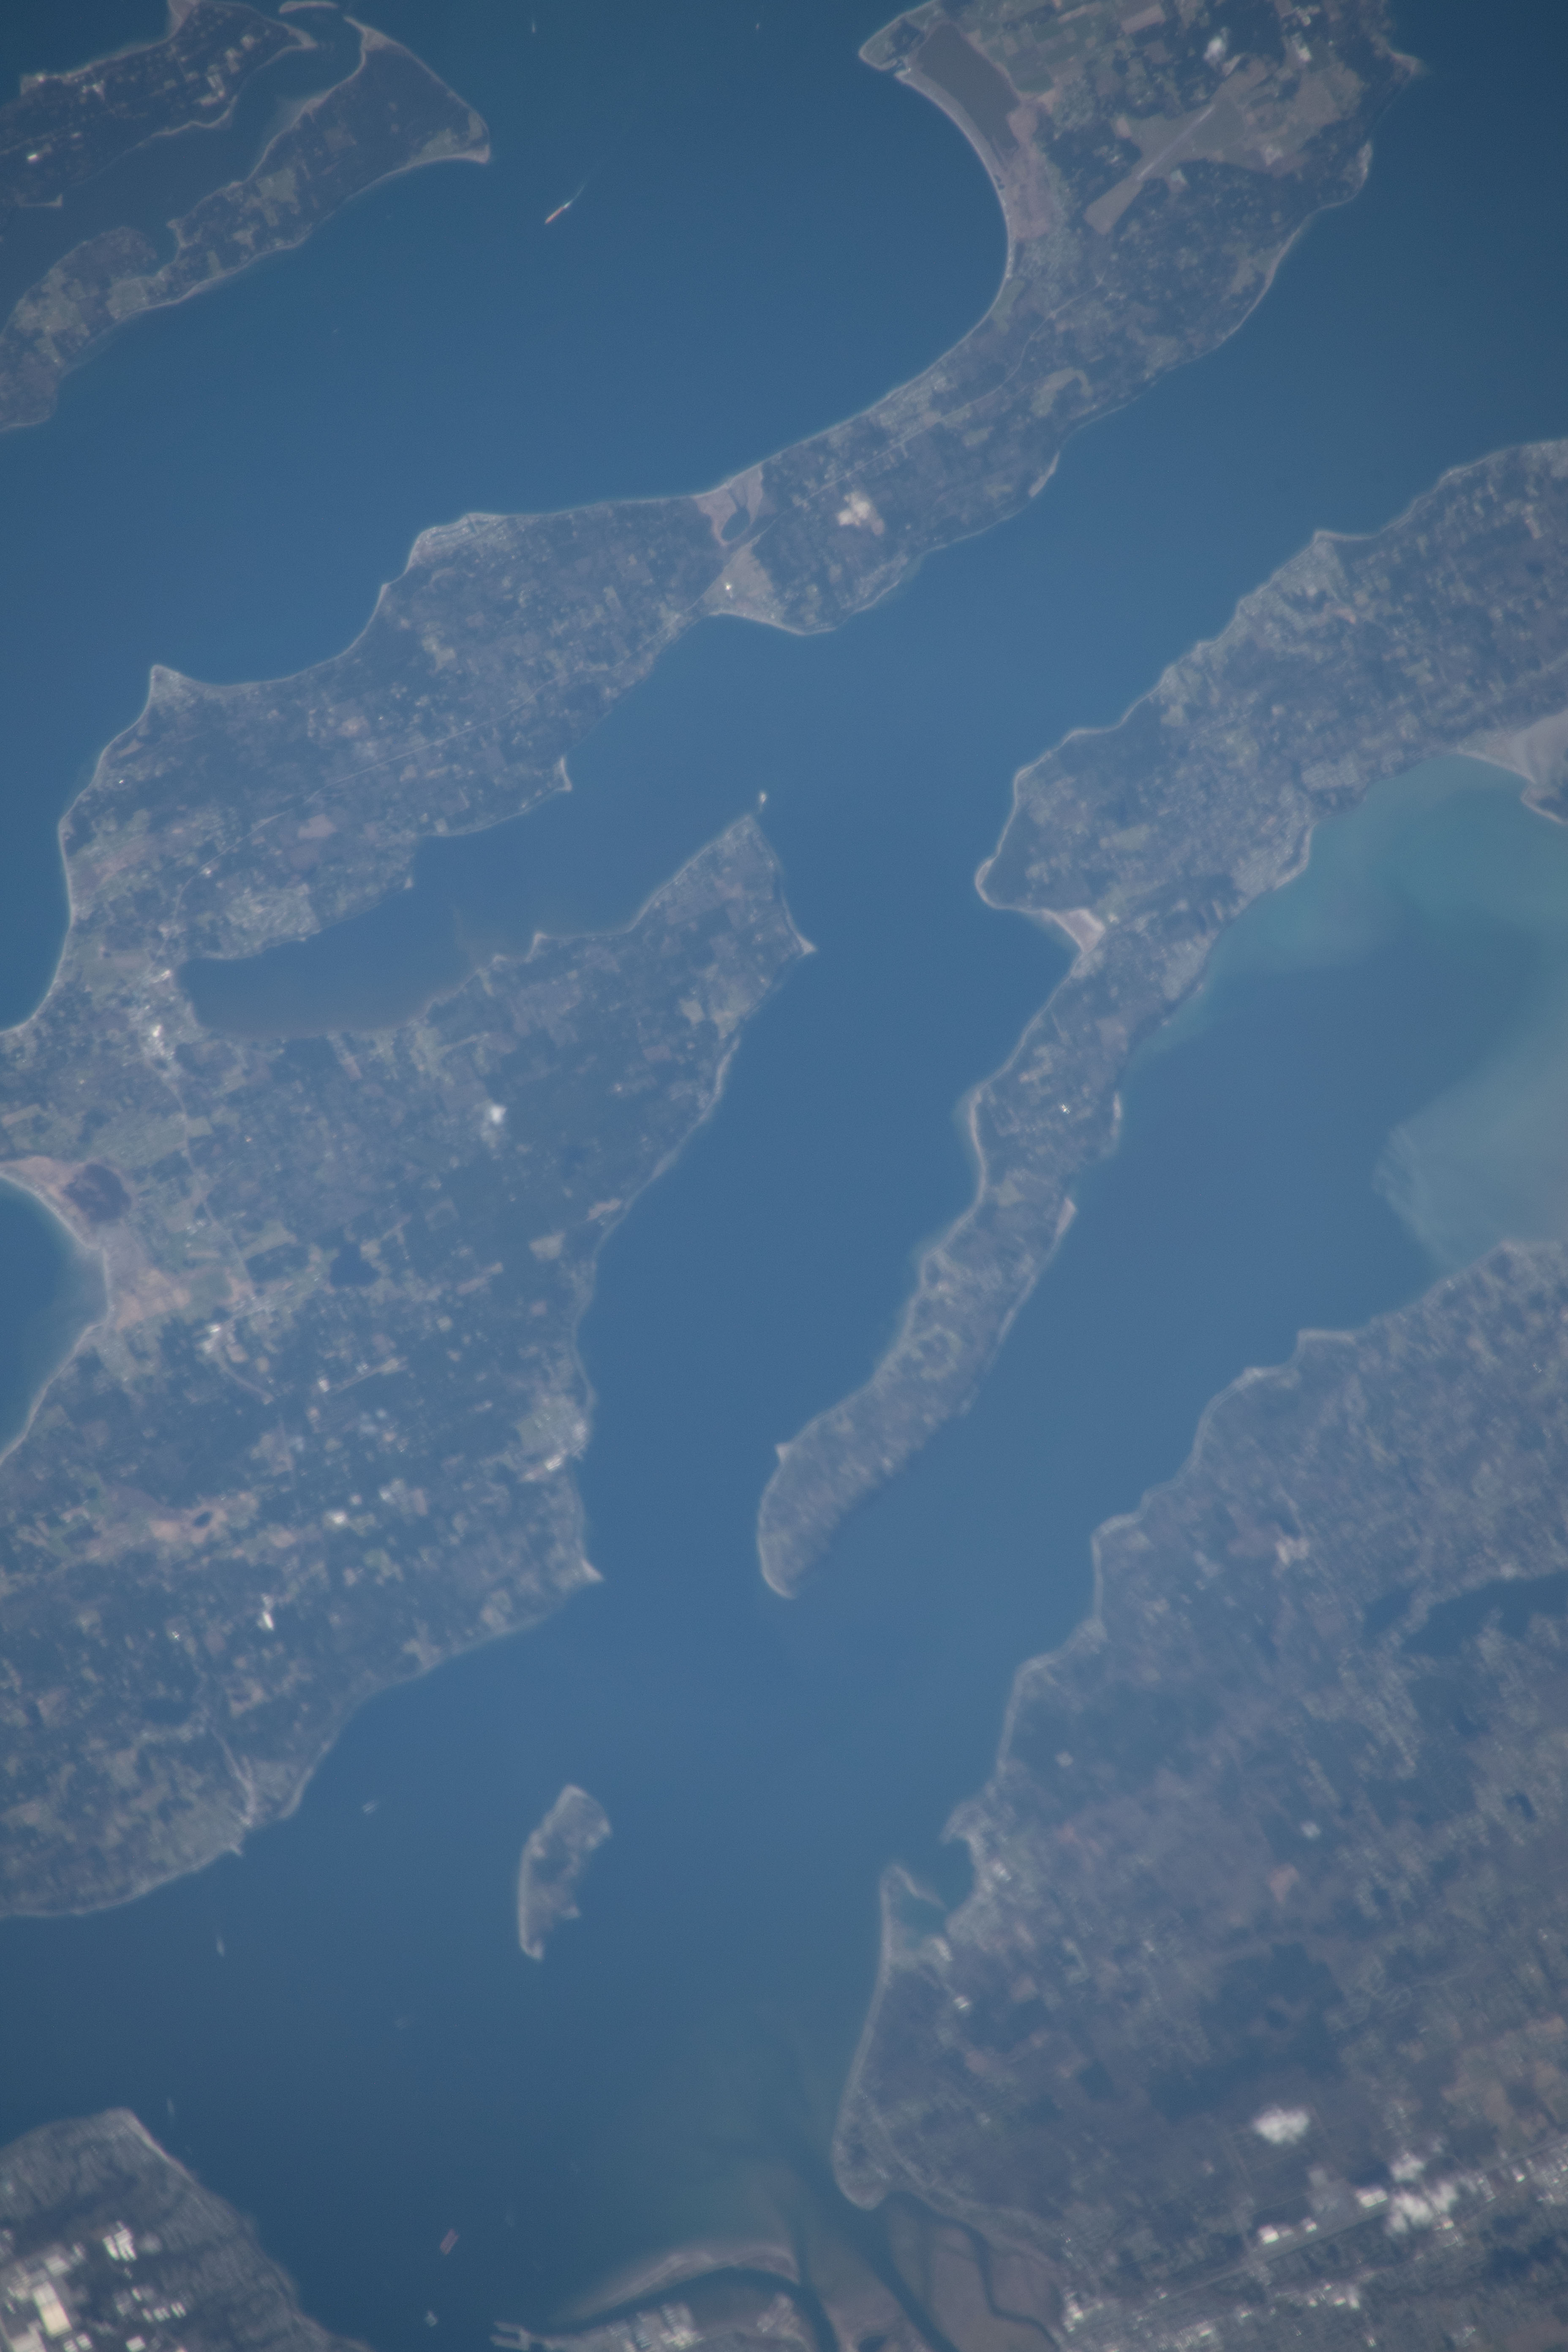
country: USA-WASHINGTON
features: EVERETT, WHIDBEY ISLAND, POSSESSION SOUND
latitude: 48.1
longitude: -122.5
